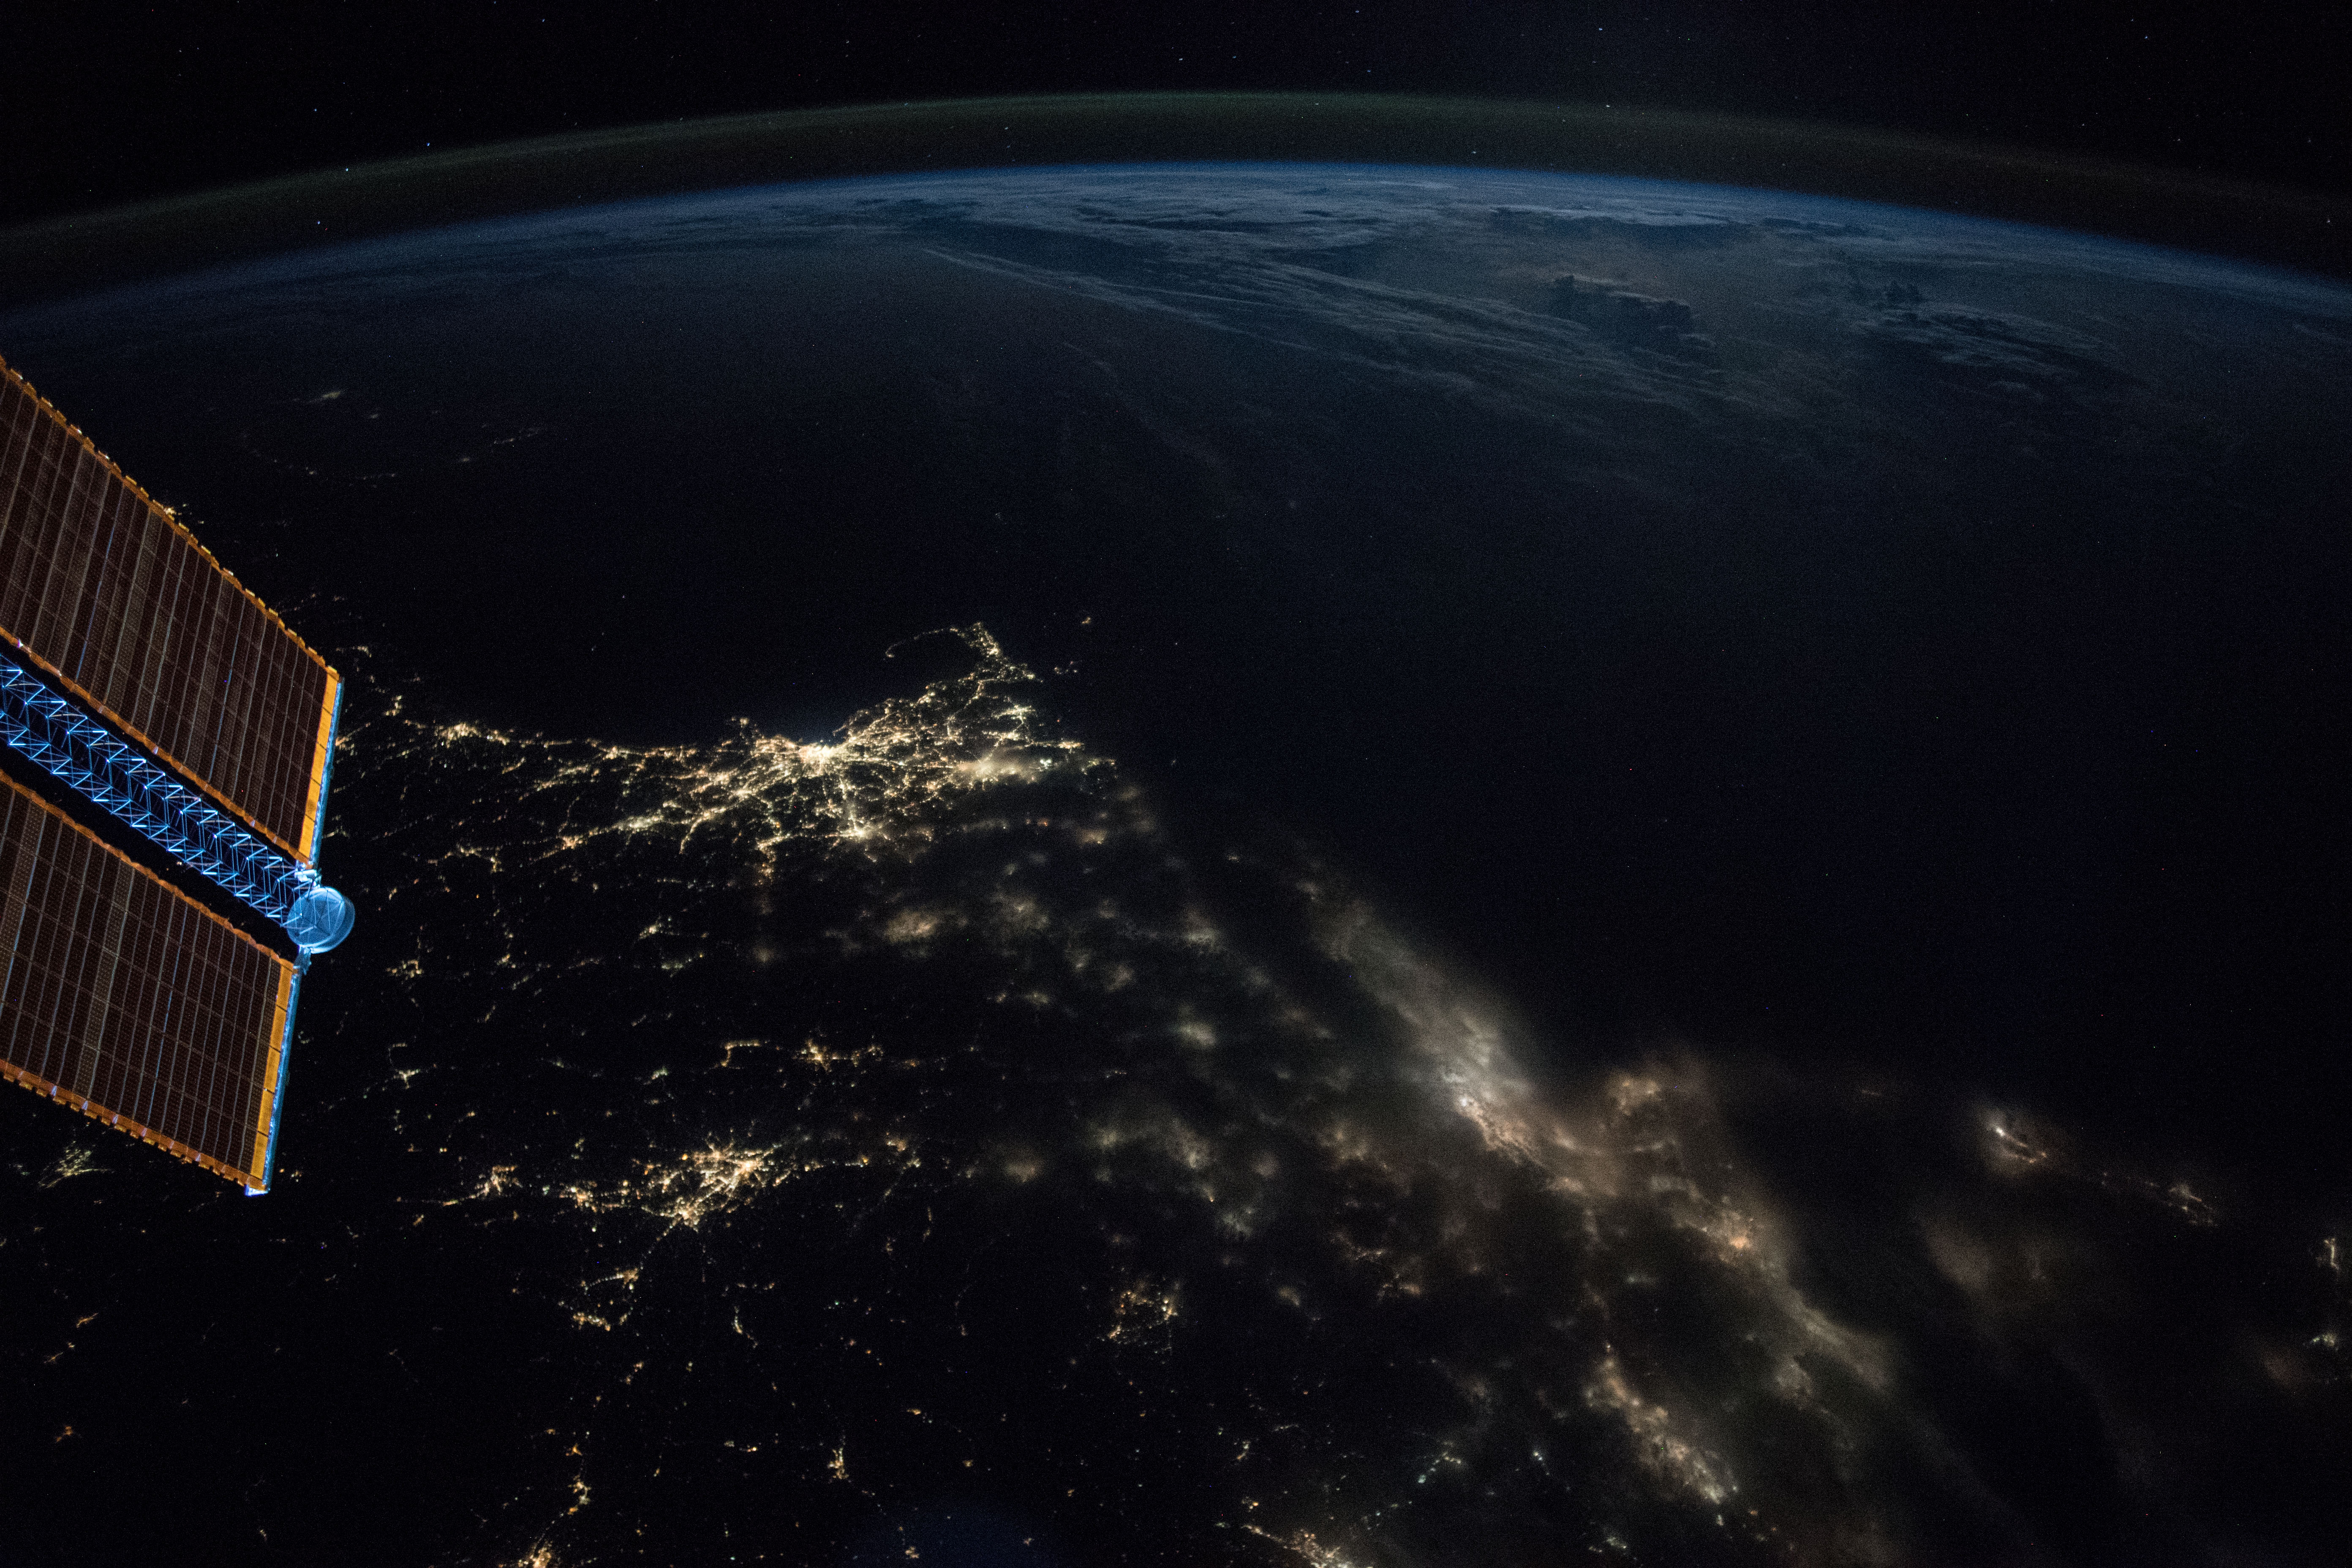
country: USA-RHODE ISLAND
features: NEW SHOREHAM, LONG ISLAND, BOSTON CITY, RHODE ISLAND, CAPE COD BAY, BLOCK ISLAND, NEW BEDFORD CITY, BUZZARDS BAY, PROVIDENCE CITY, EARTH LIMB, NIGHT
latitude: 41.3
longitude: -71.7
